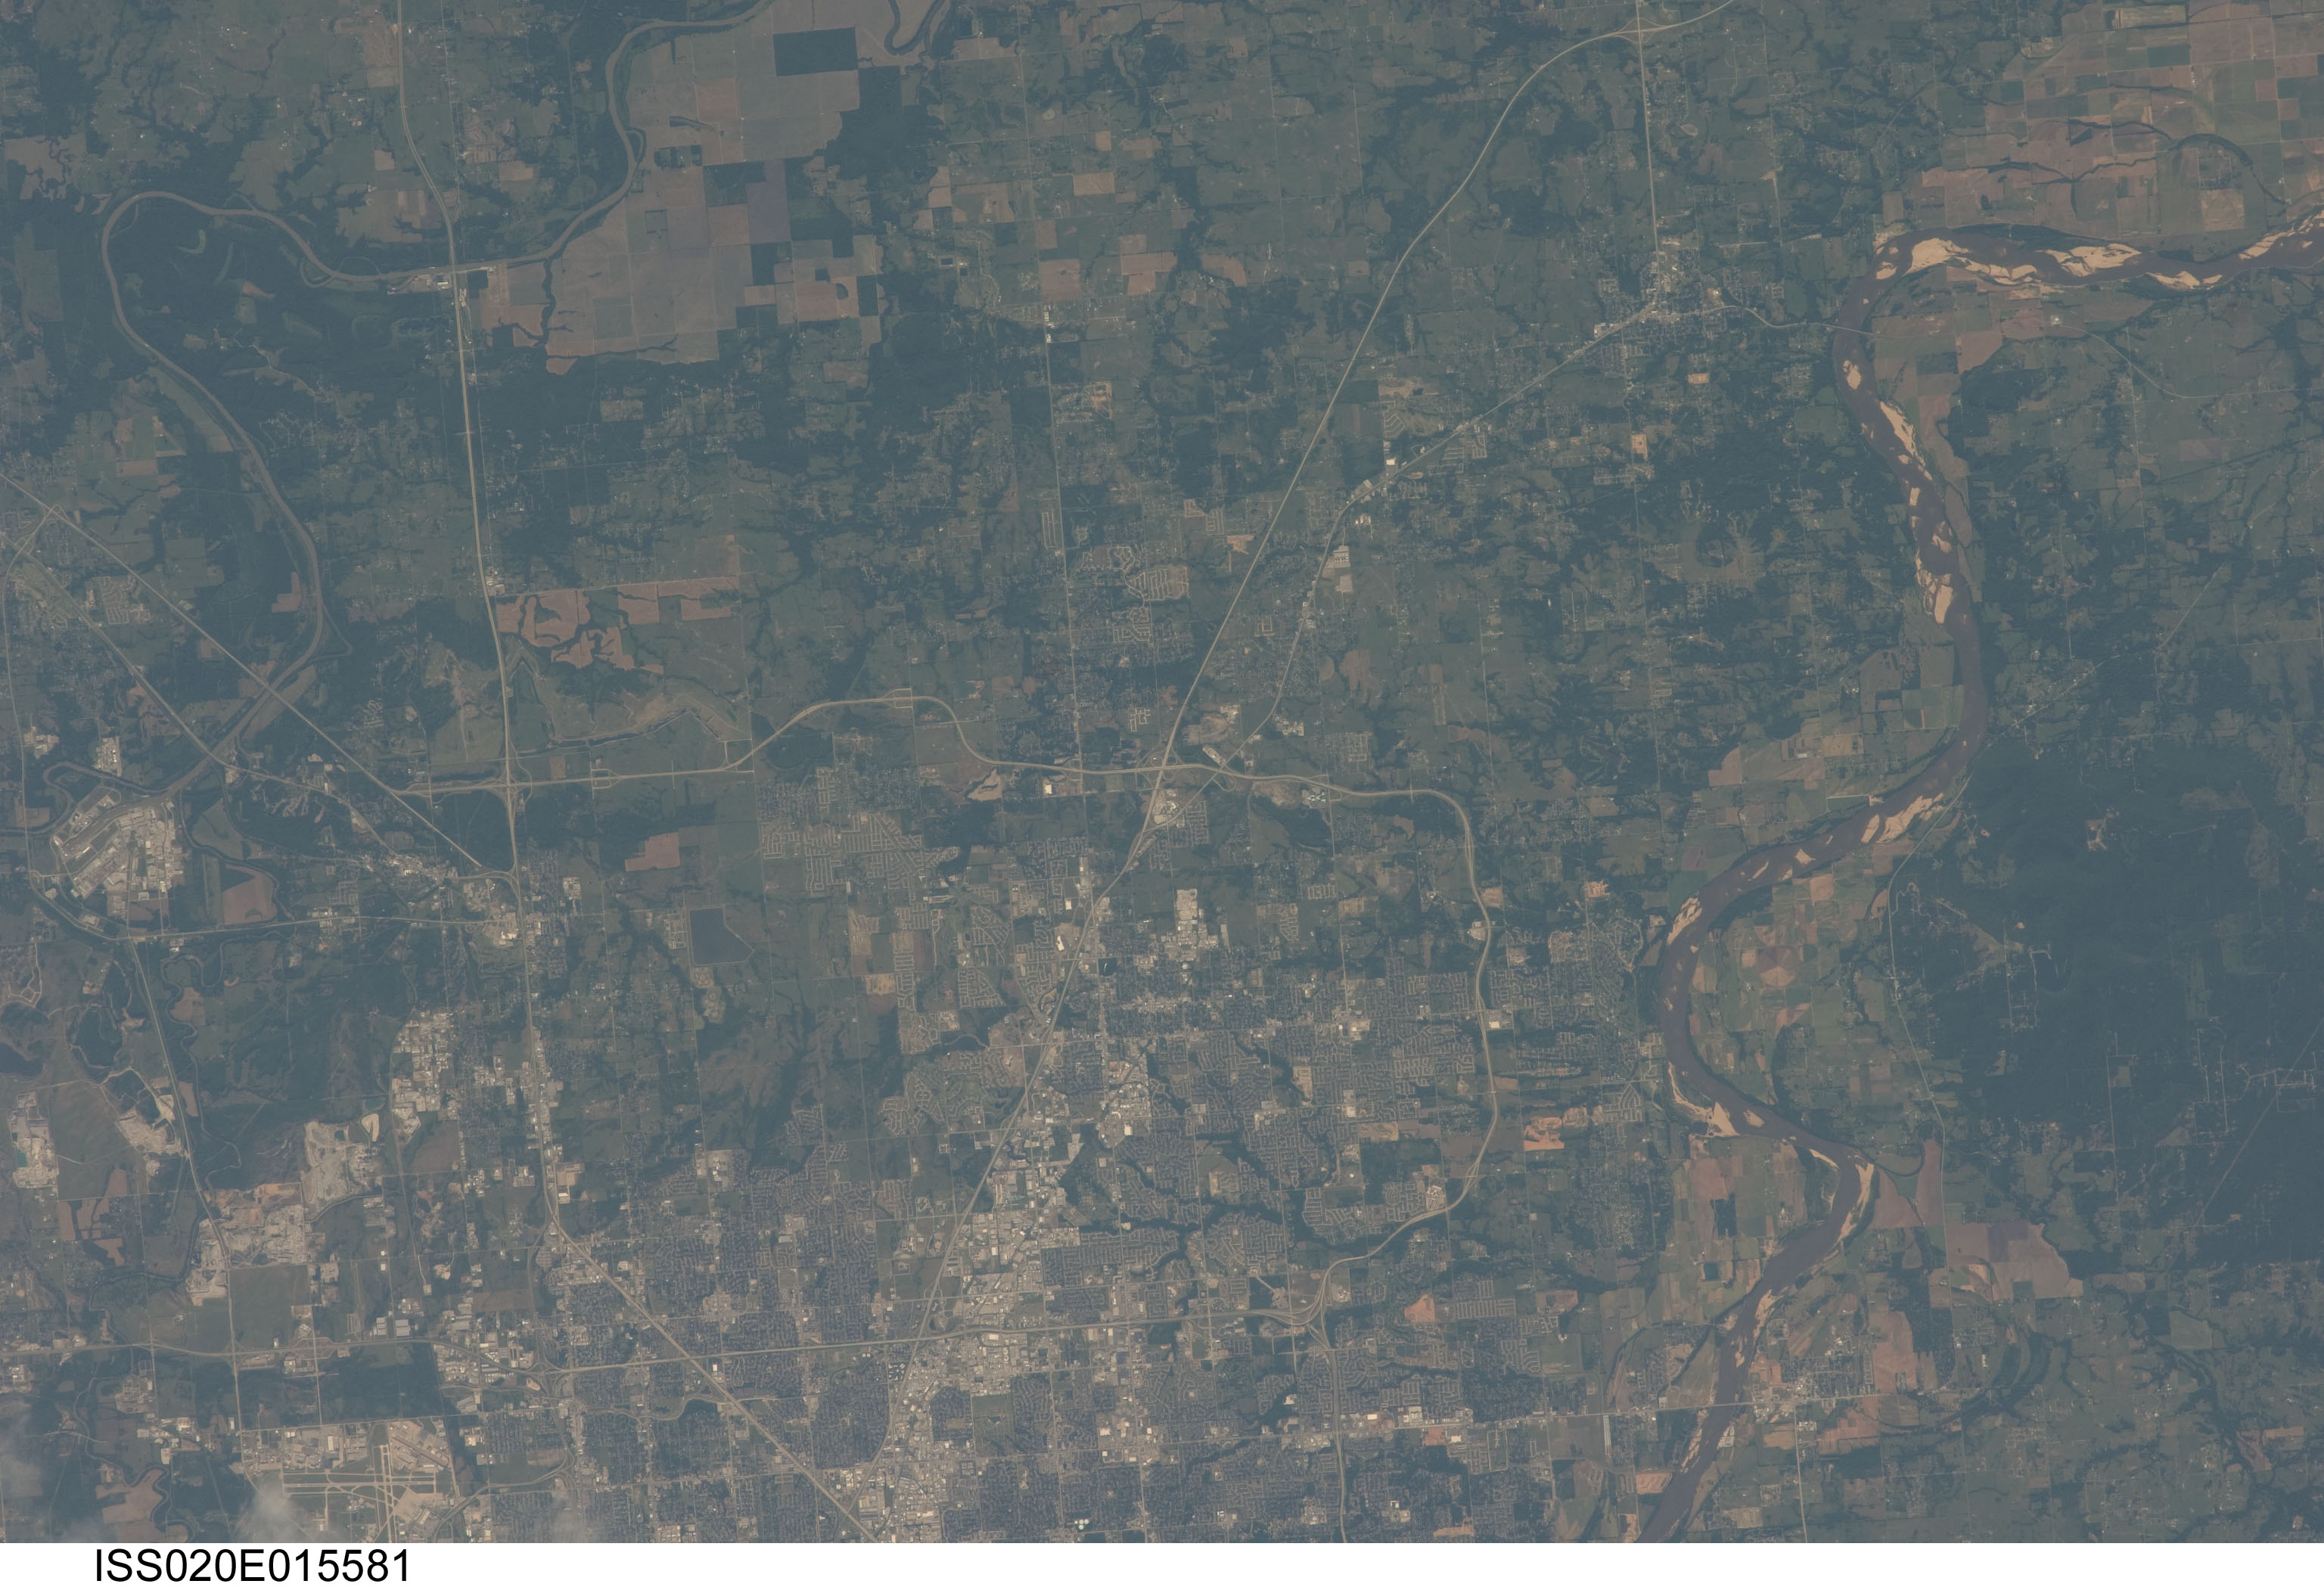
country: USA-OKLAHOMA
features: BIXBY,BROKEN ARROW SOUTH LOOP,NEW TULSA,CREEK TURNPIKE,MUSKOGEE TURNPIKE,COWETA,BROKEN ARROW,LYNN LANE RESERVOIR,ARKANSAS RIVER,OKLAHOMA,INTERSTATE 44
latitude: 36.0
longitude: -95.7
